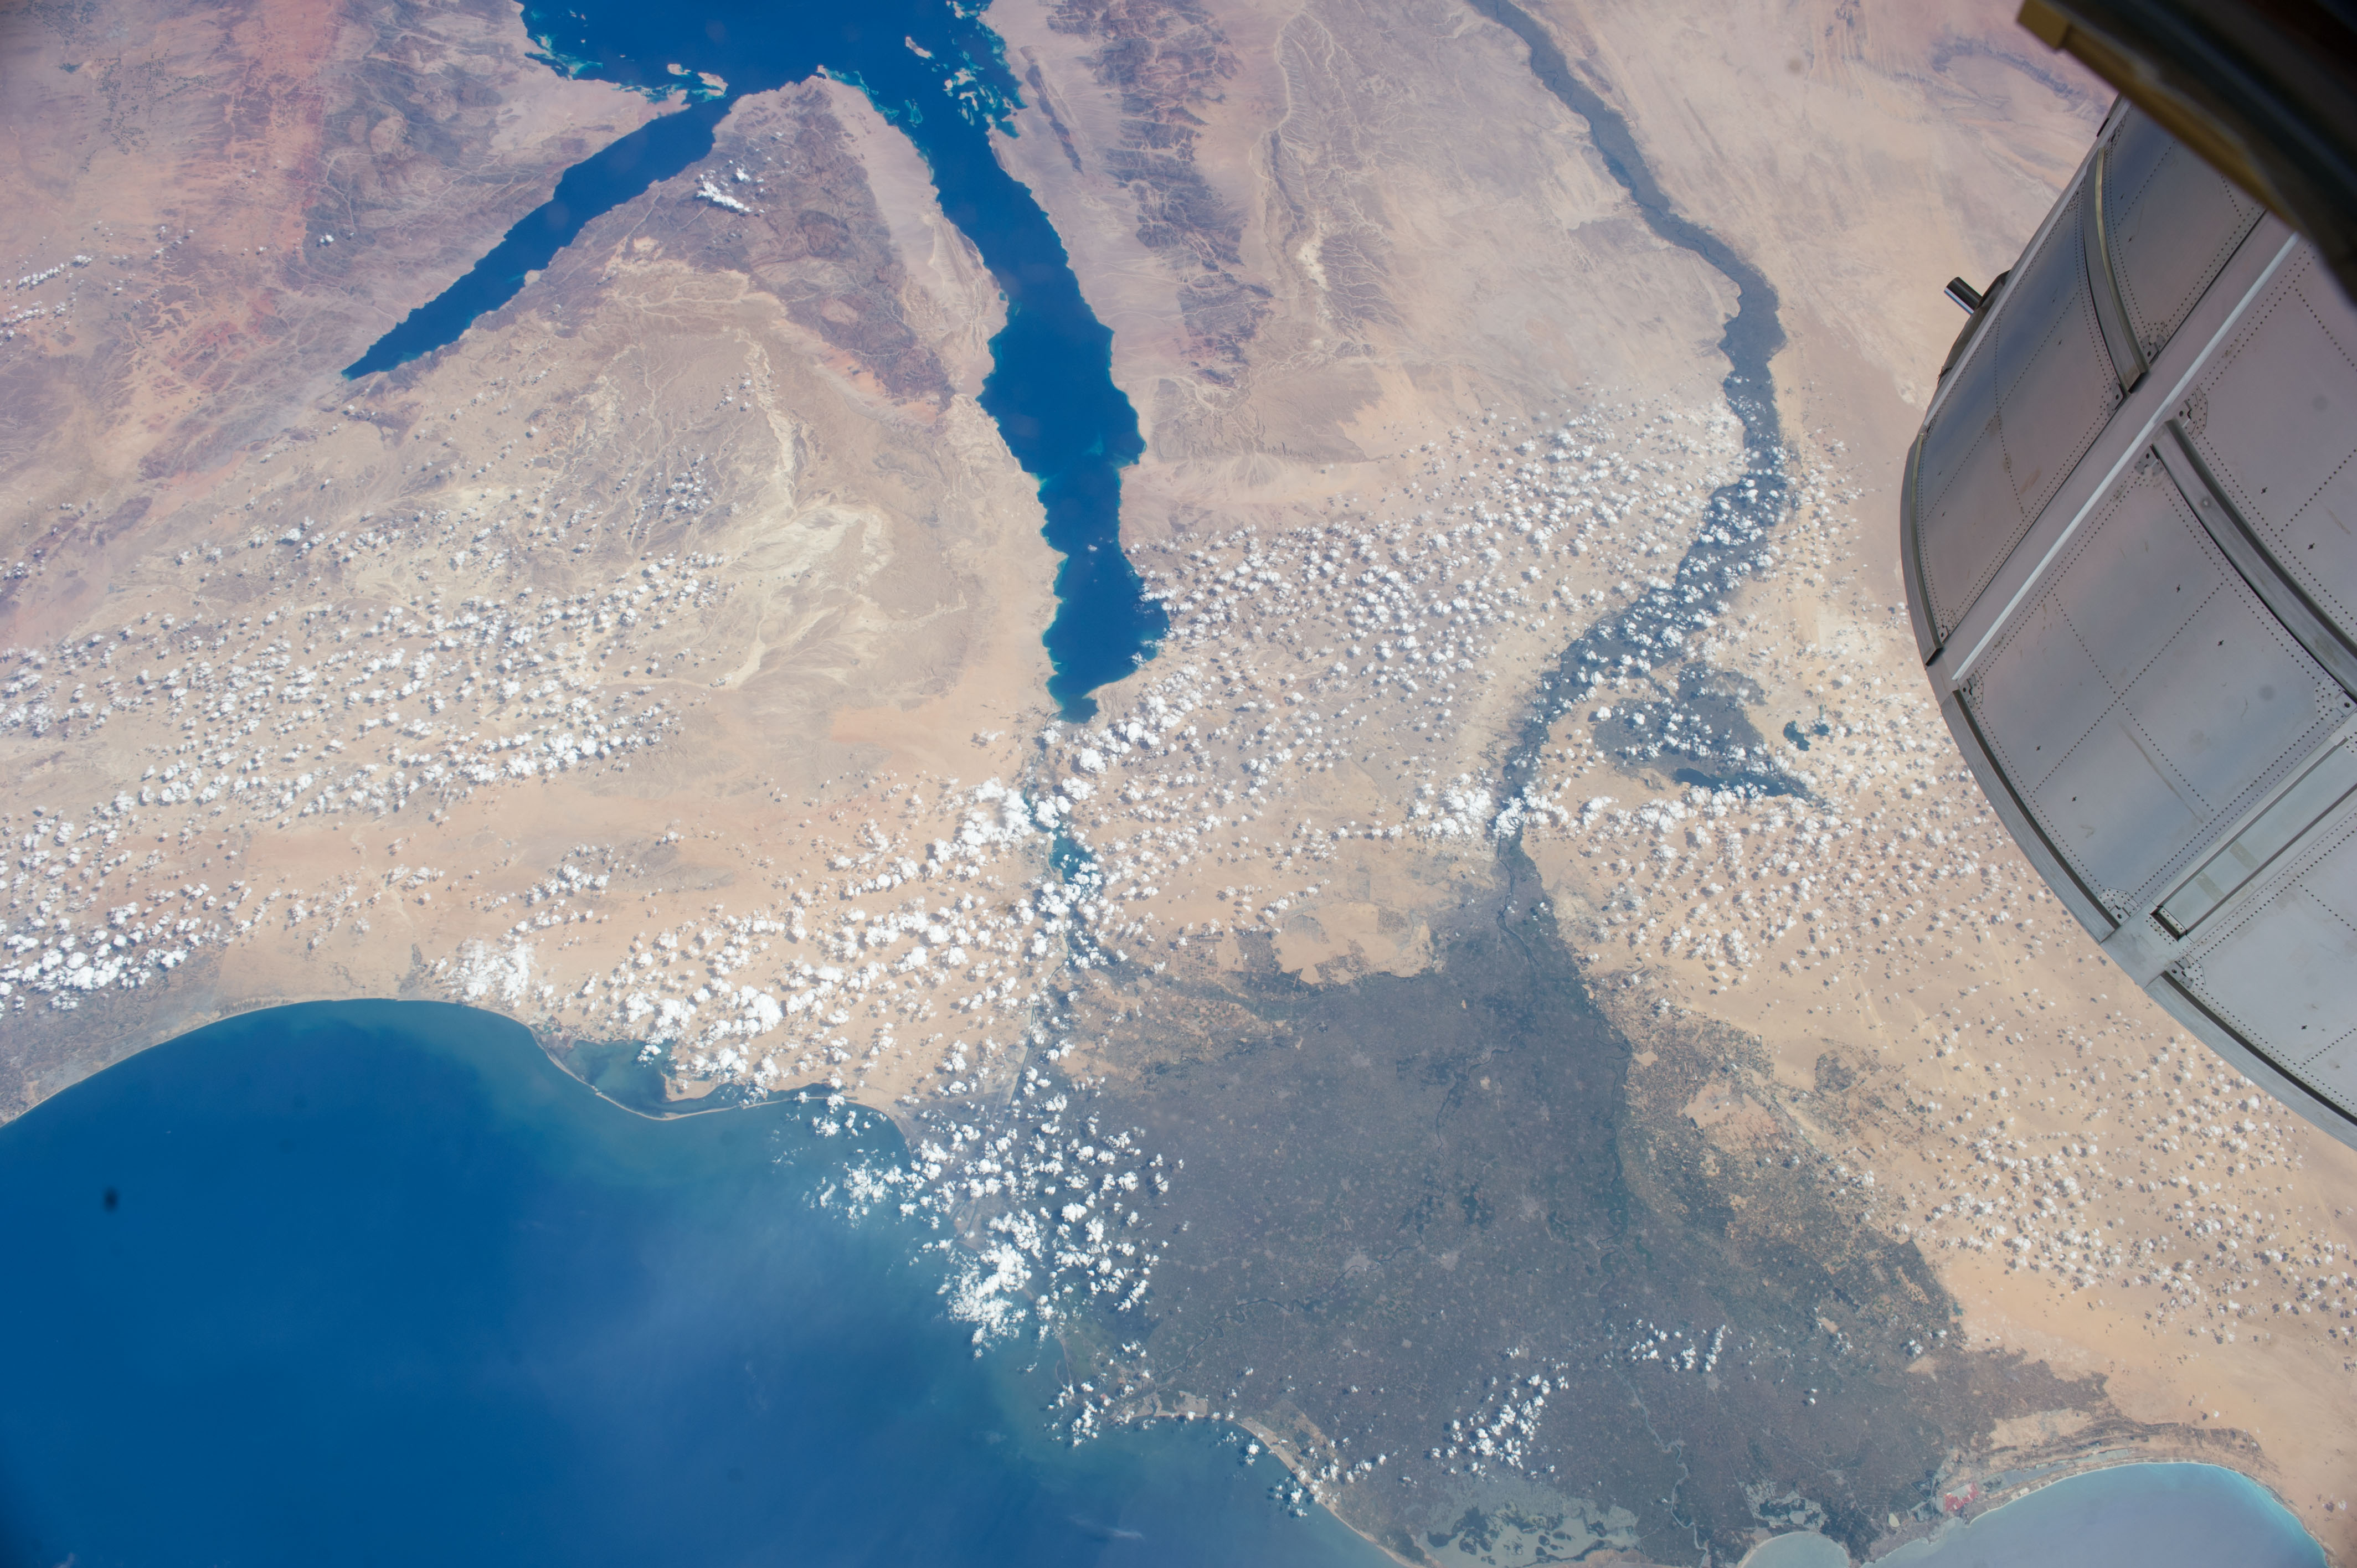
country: EGYPT
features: CAIRO, ALEXANDRIA, NILE RIVER, GULF OF SUEZ, GULF OF AQABA, RED SEA, MEDITERRANEAN SEA
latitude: 29.9
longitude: 32.0
